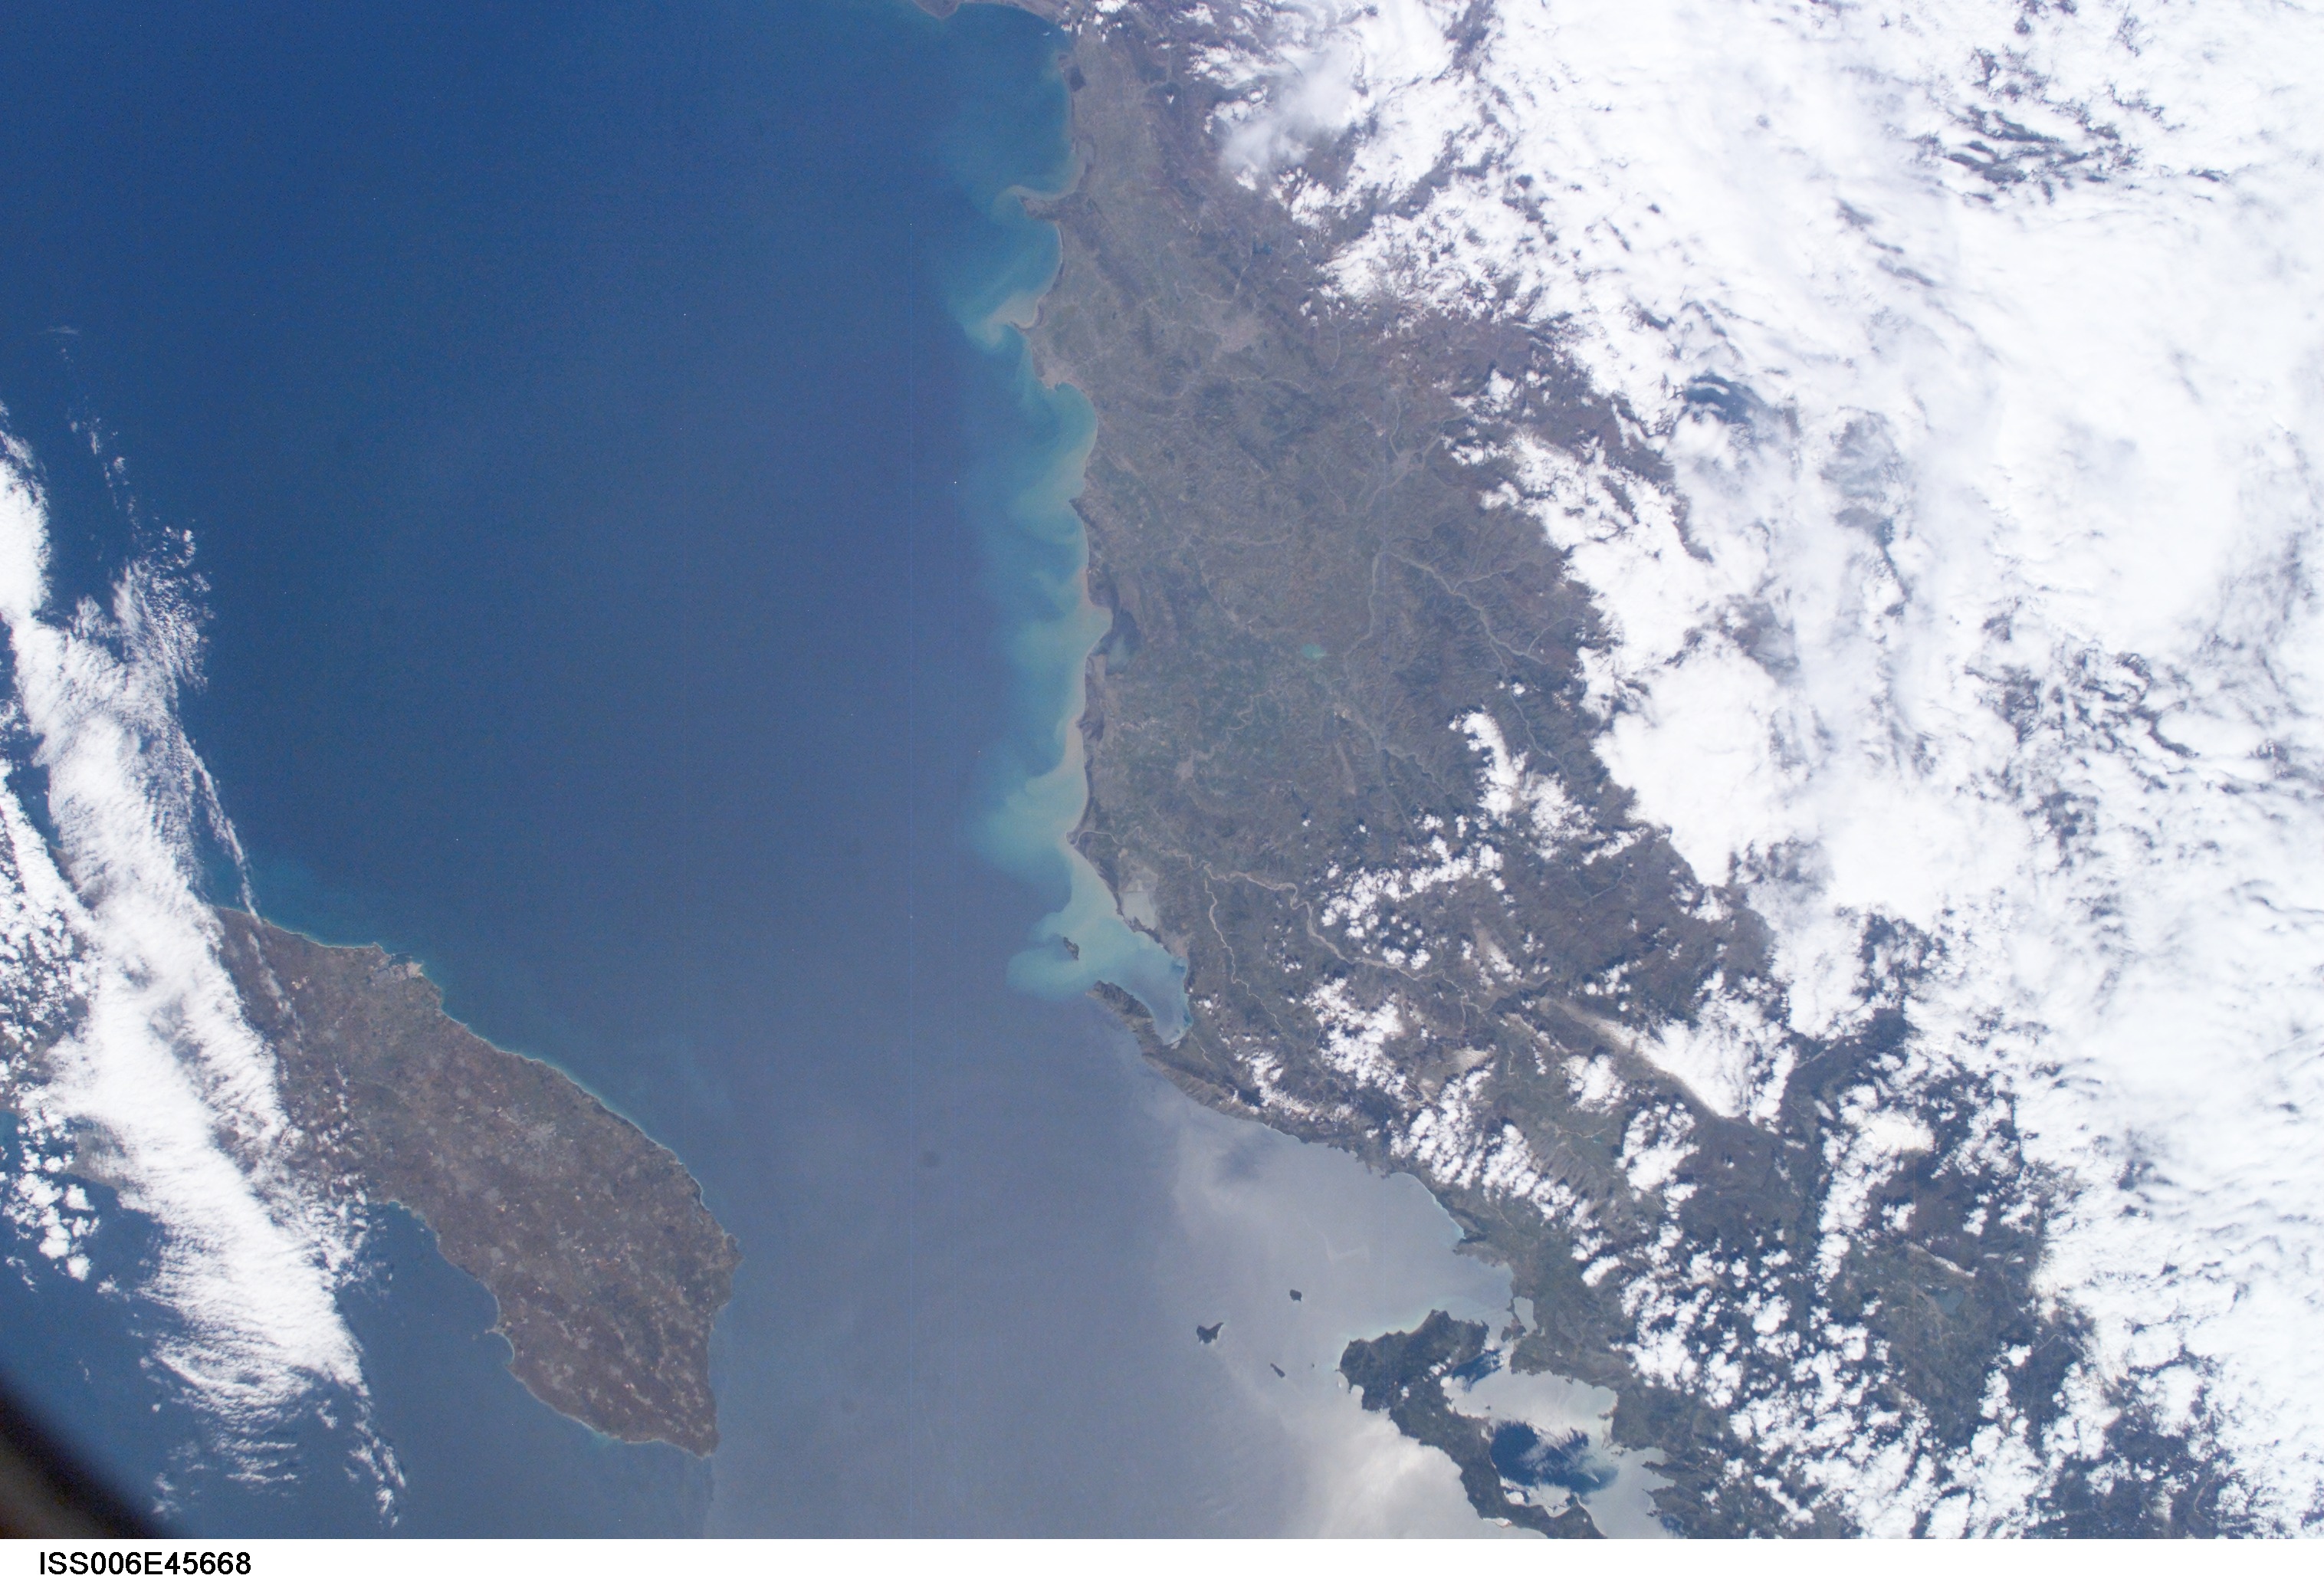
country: ALBANIA
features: ADRIATIC COAST, ITALY
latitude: 40.5
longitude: 19.5
